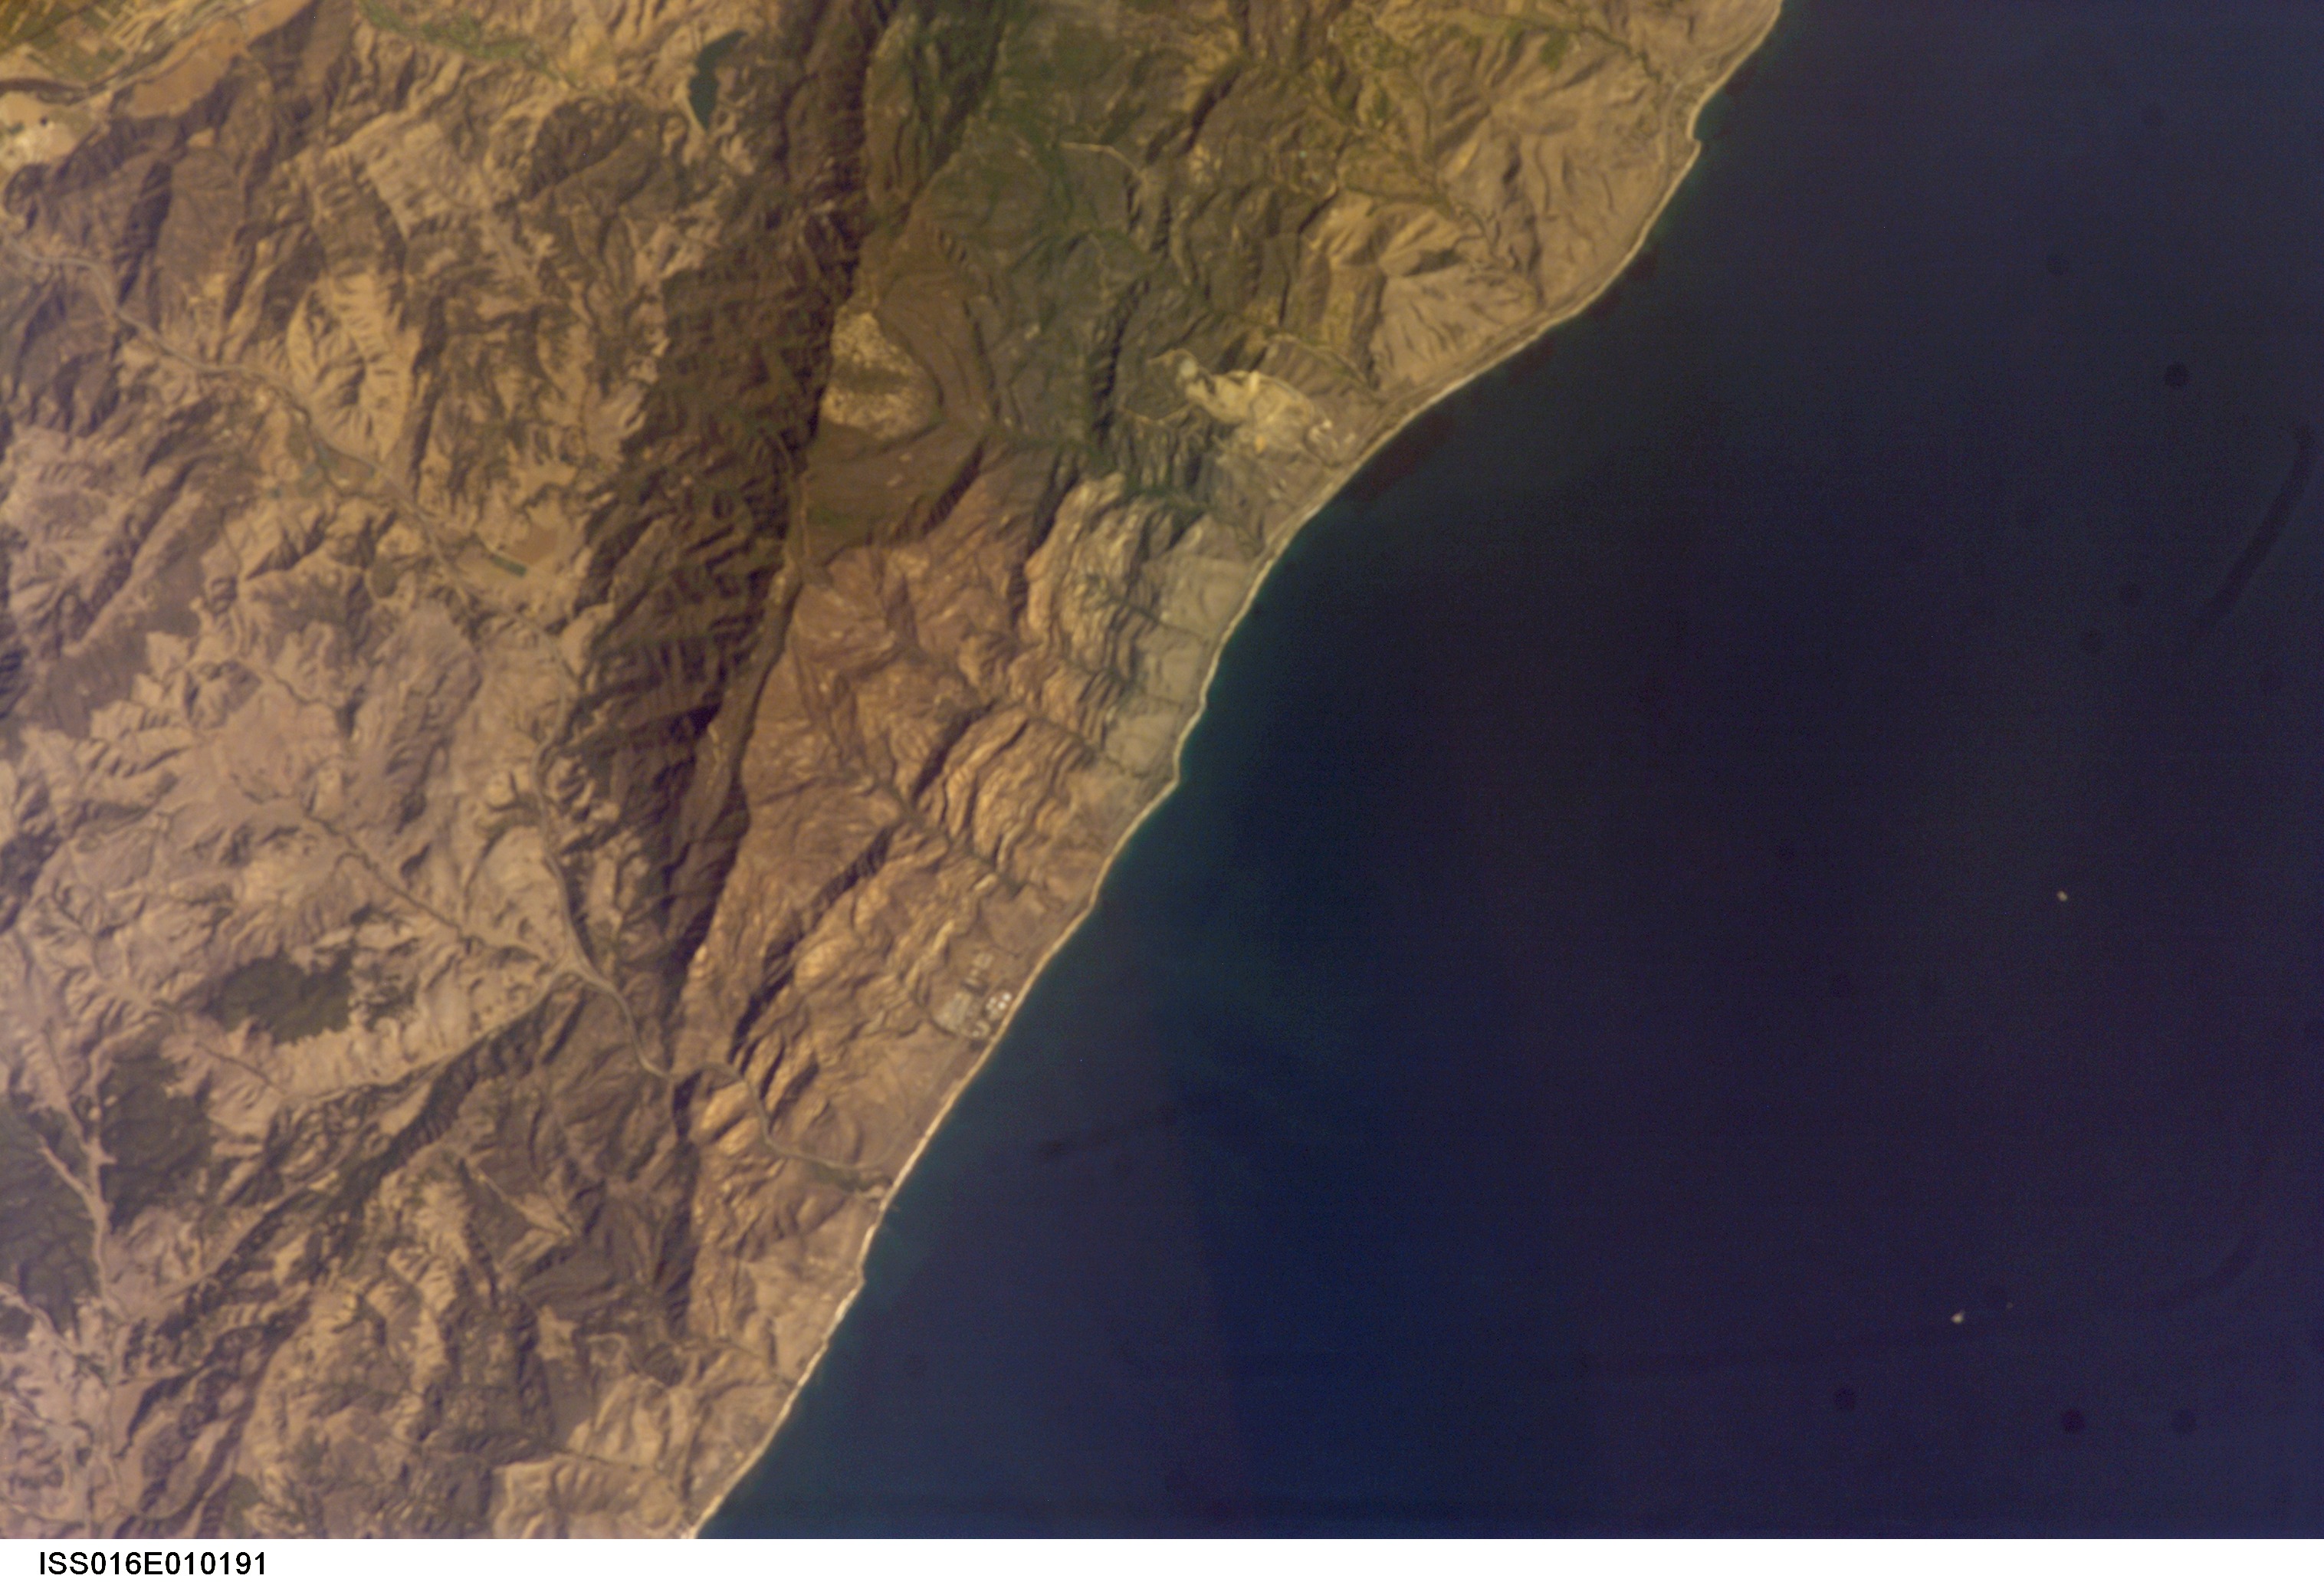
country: USA-CALIFORNIA
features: GAVIOTA,MTS.
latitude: 34.5
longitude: -120.2
